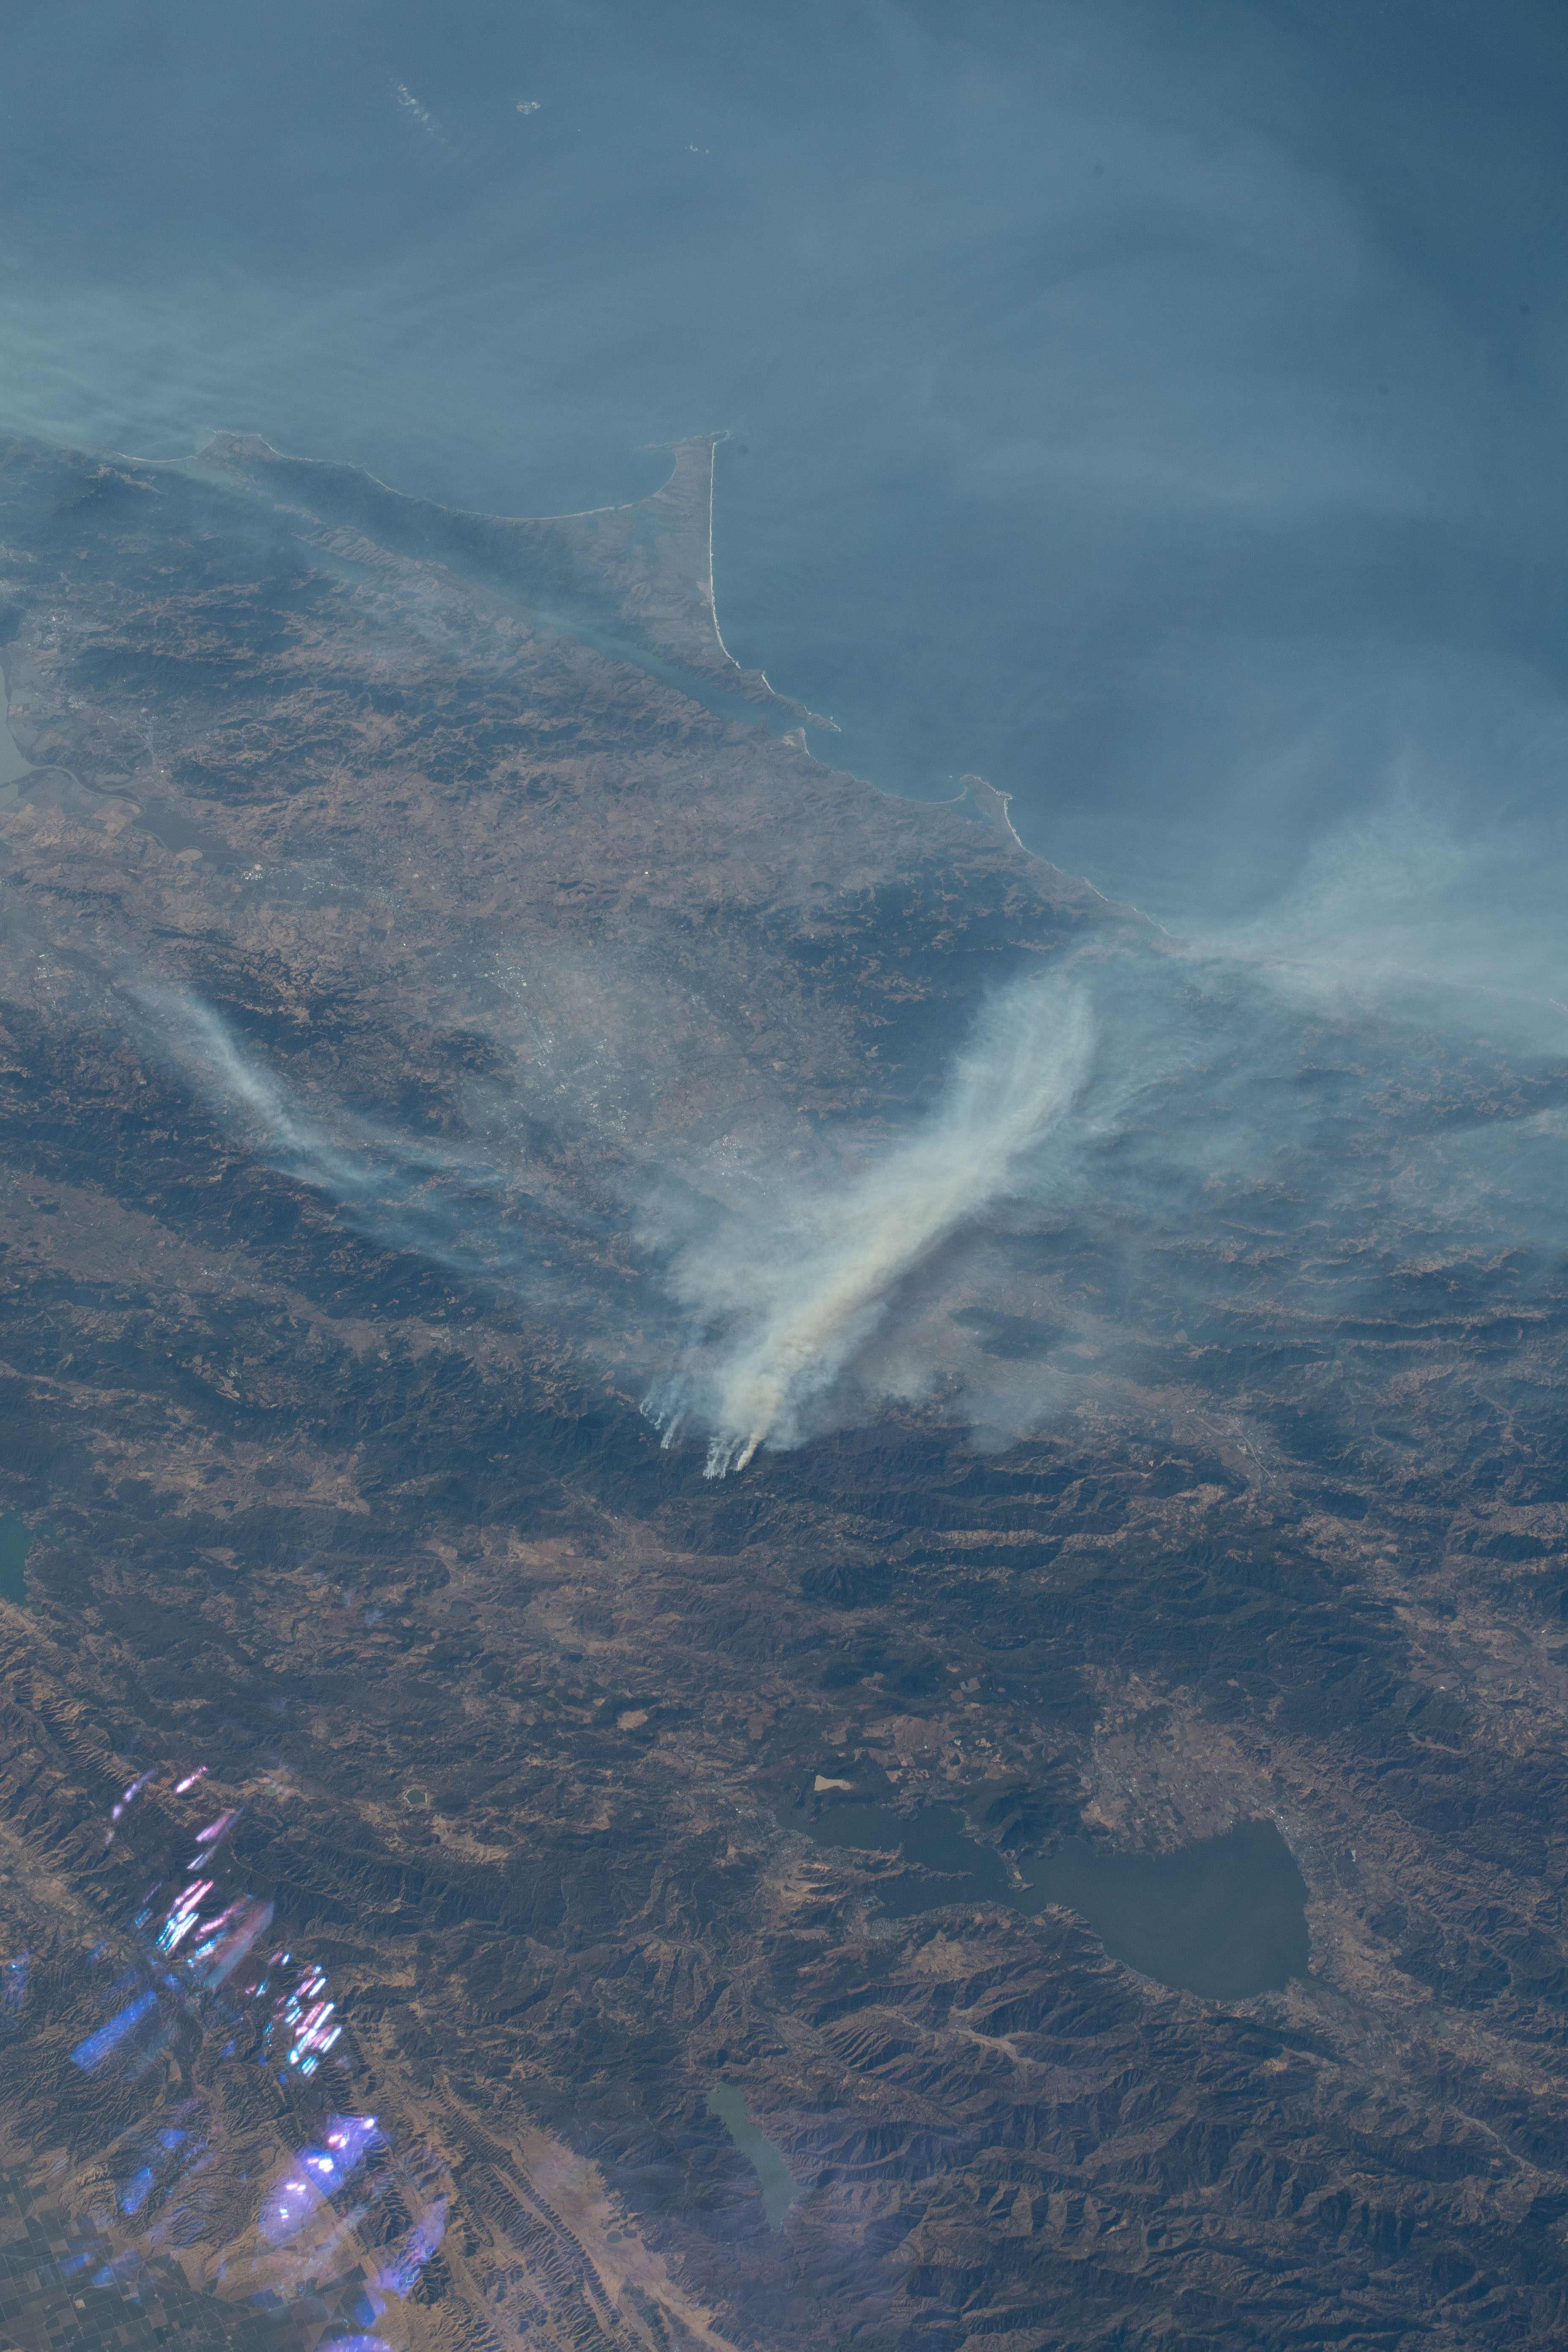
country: USA-CALIFORNIA
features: CLEAR LAKE, CHIMNEY ROCK
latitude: 38.5
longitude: -122.9
